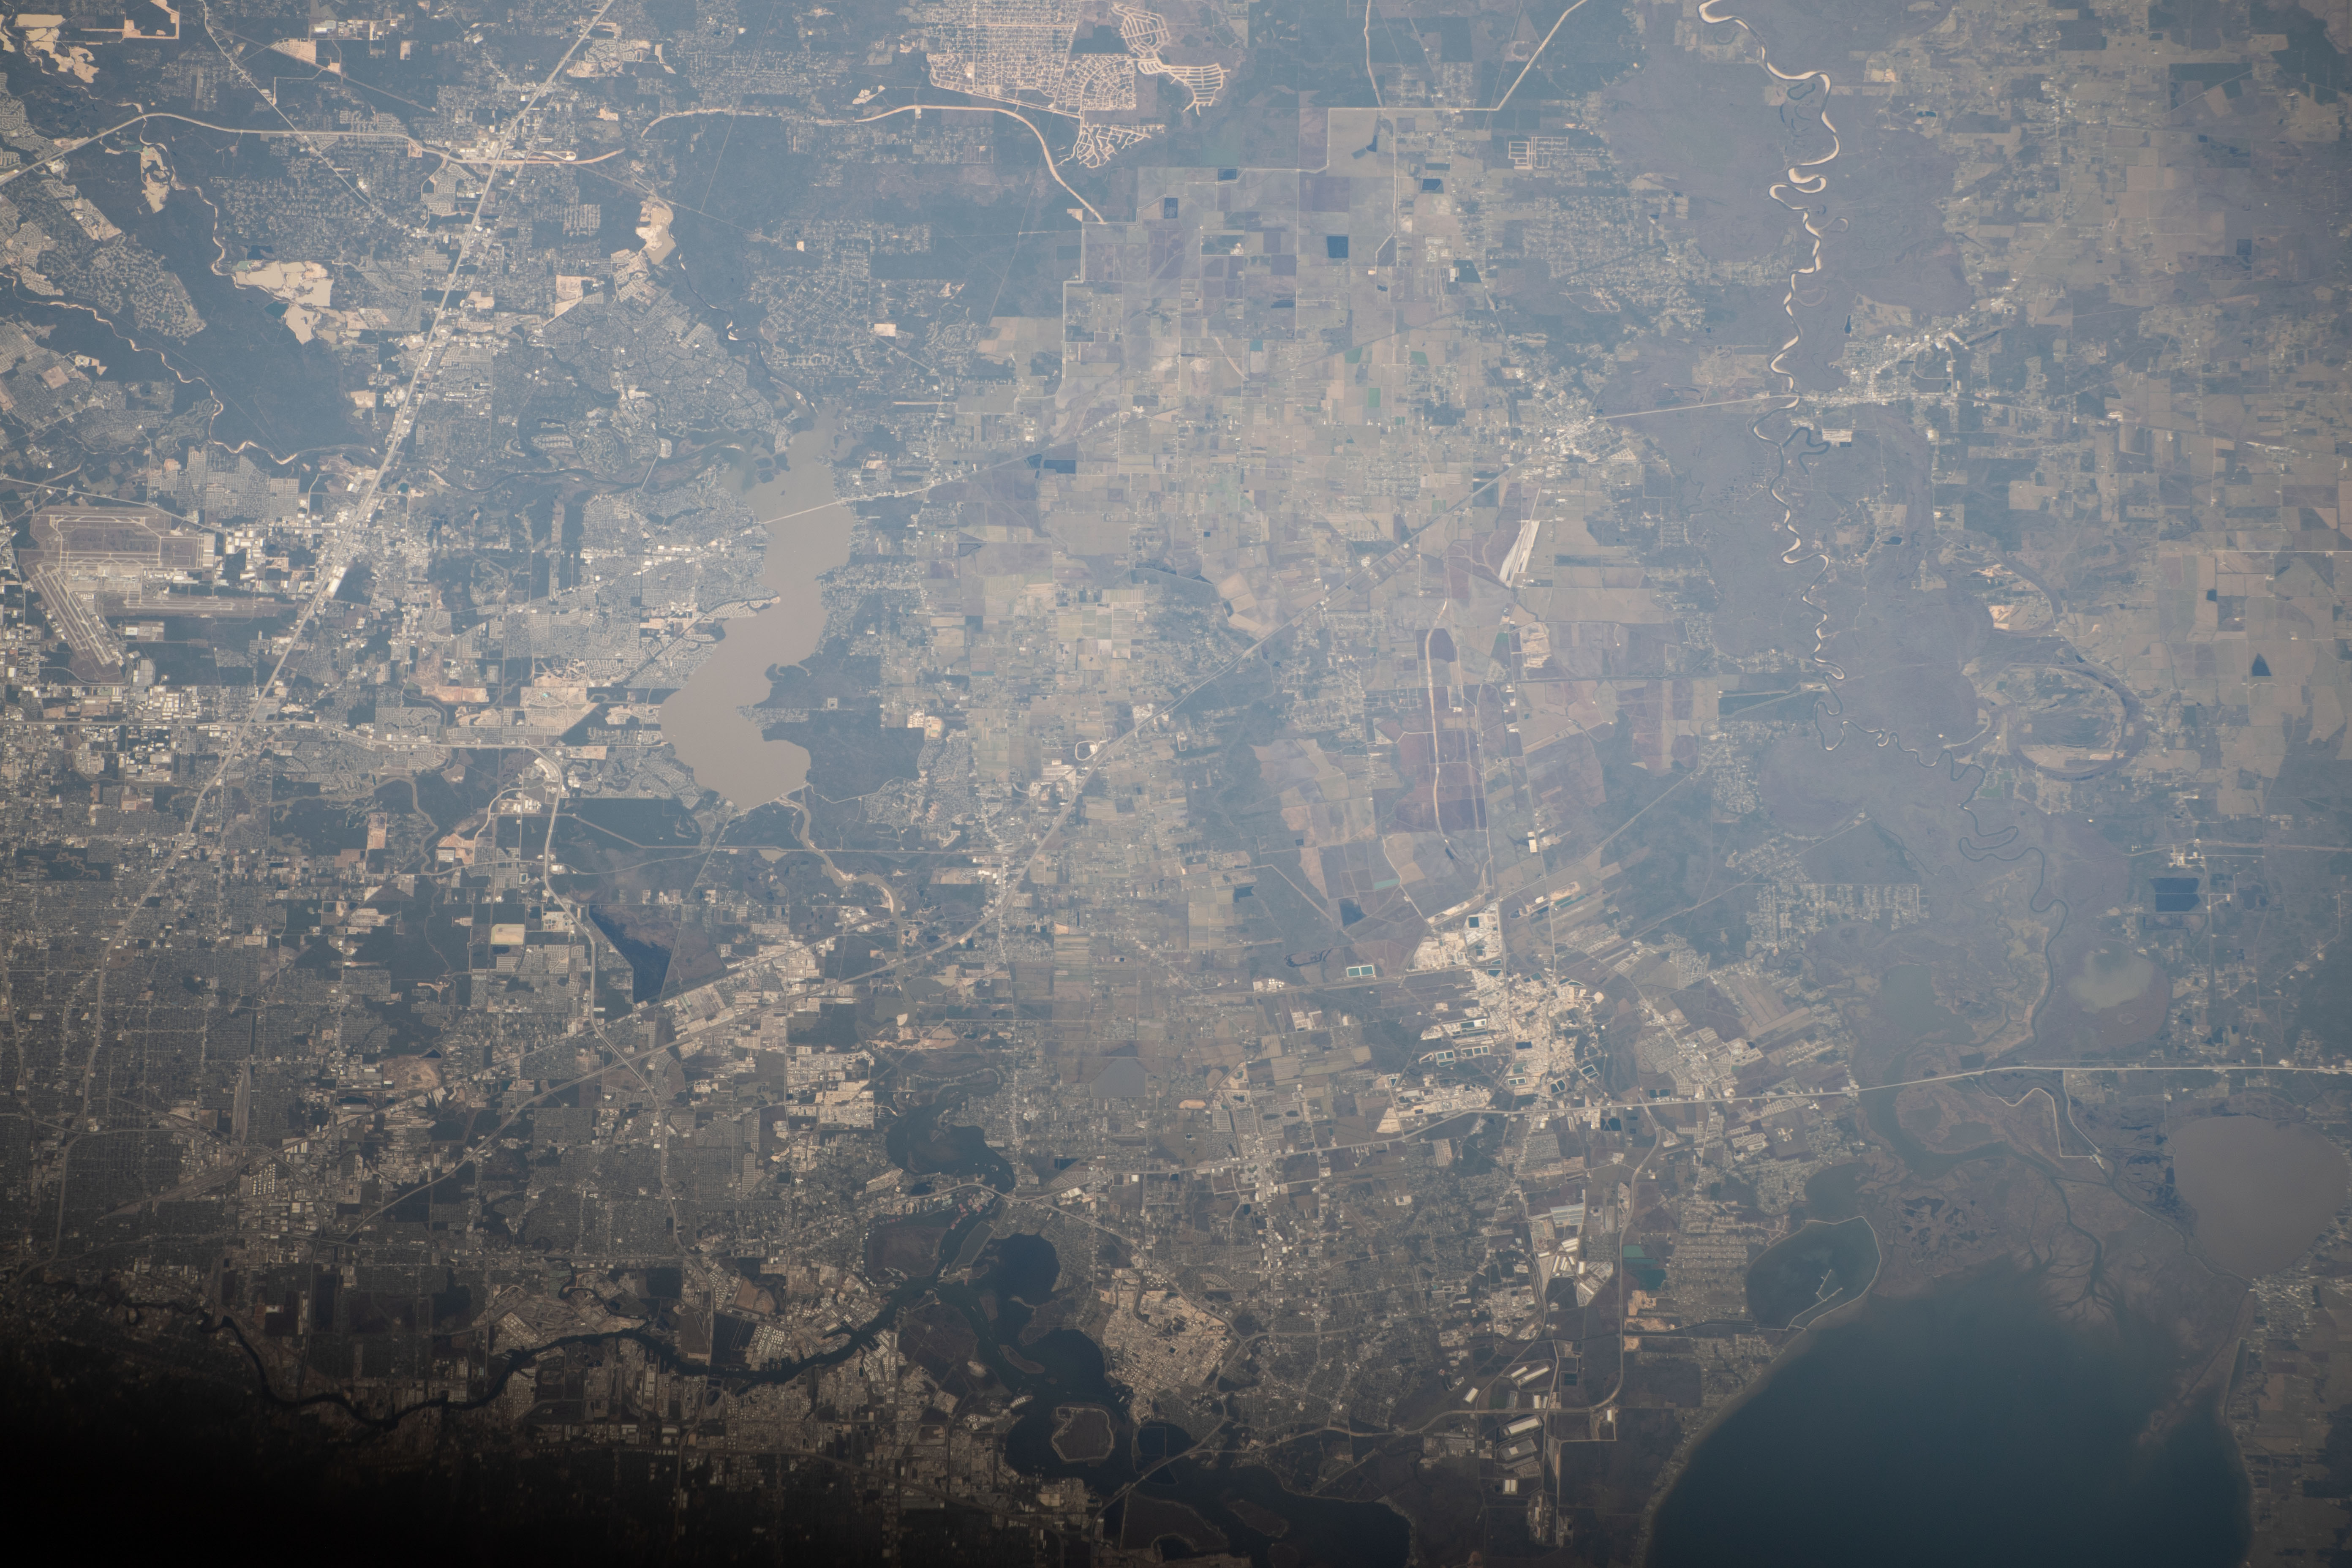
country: USA-TEXAS
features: MONT BELVIEU, TRINITY RIVER NATIONAL WILDLIFE REFUGE
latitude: 29.9
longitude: -95.0
